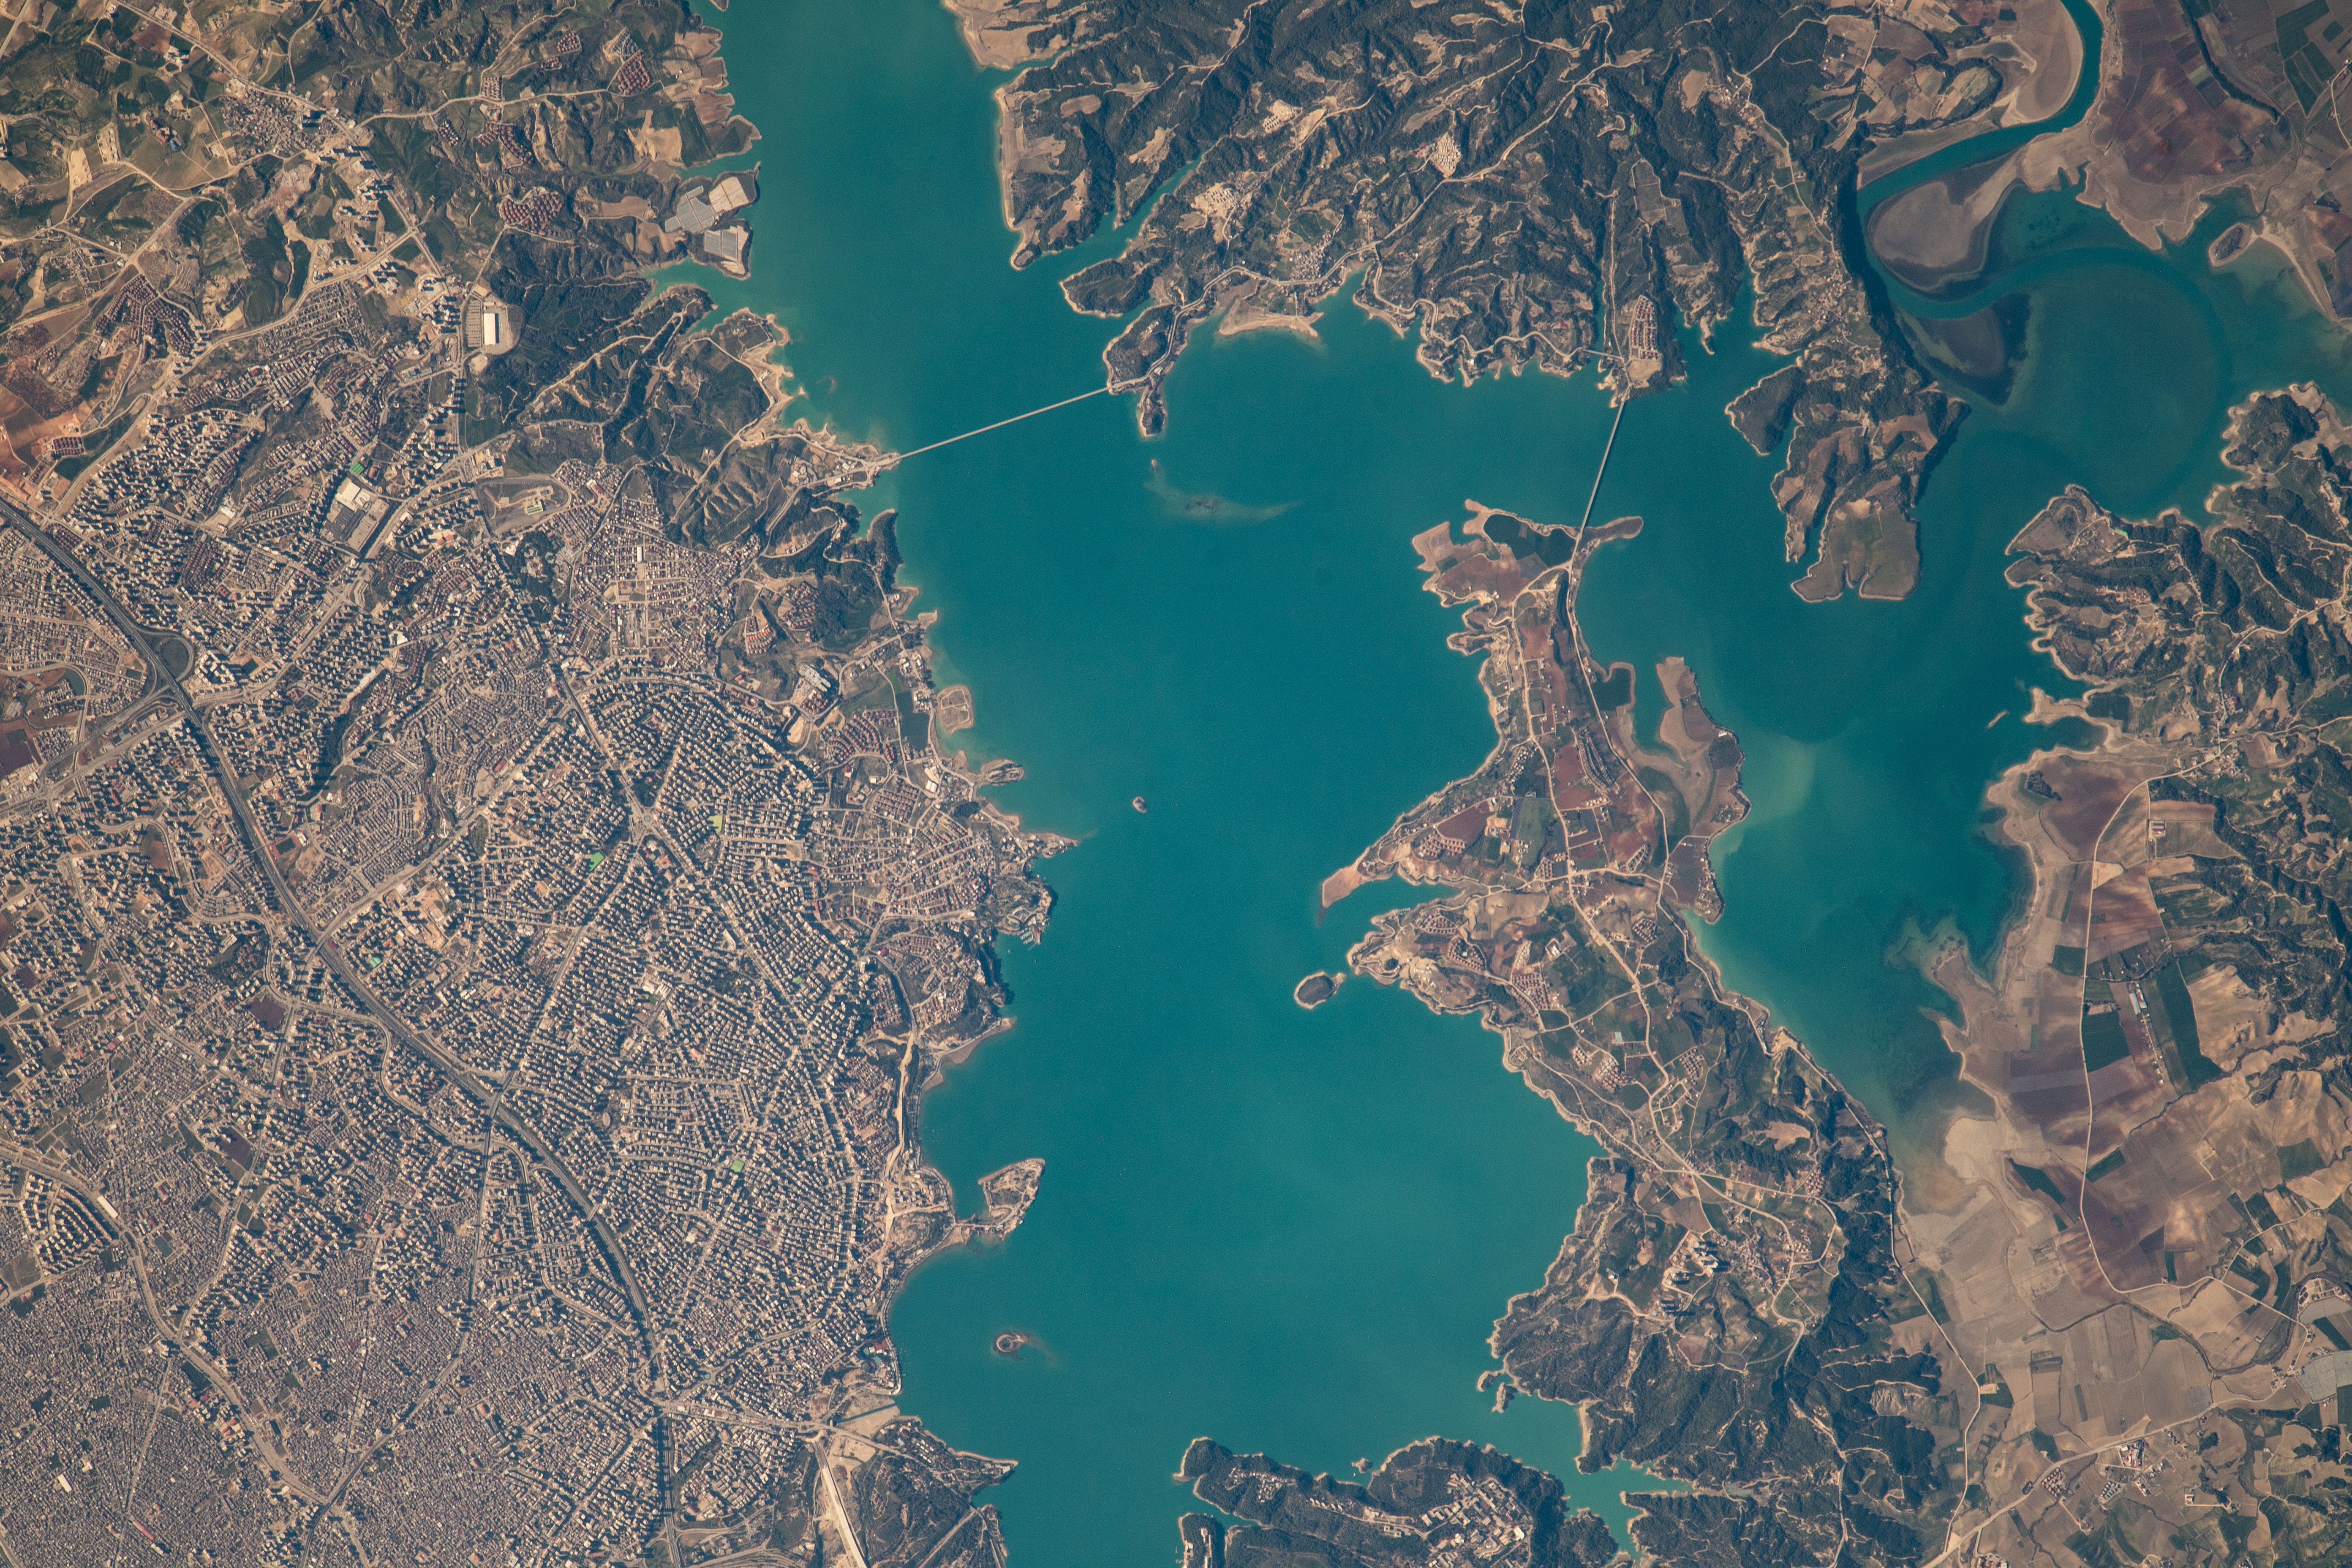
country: TURKEY
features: ADANA, SEYHAN DAM, BAYRAM HACILI, MENEKSE
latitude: 37.1
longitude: 35.3
